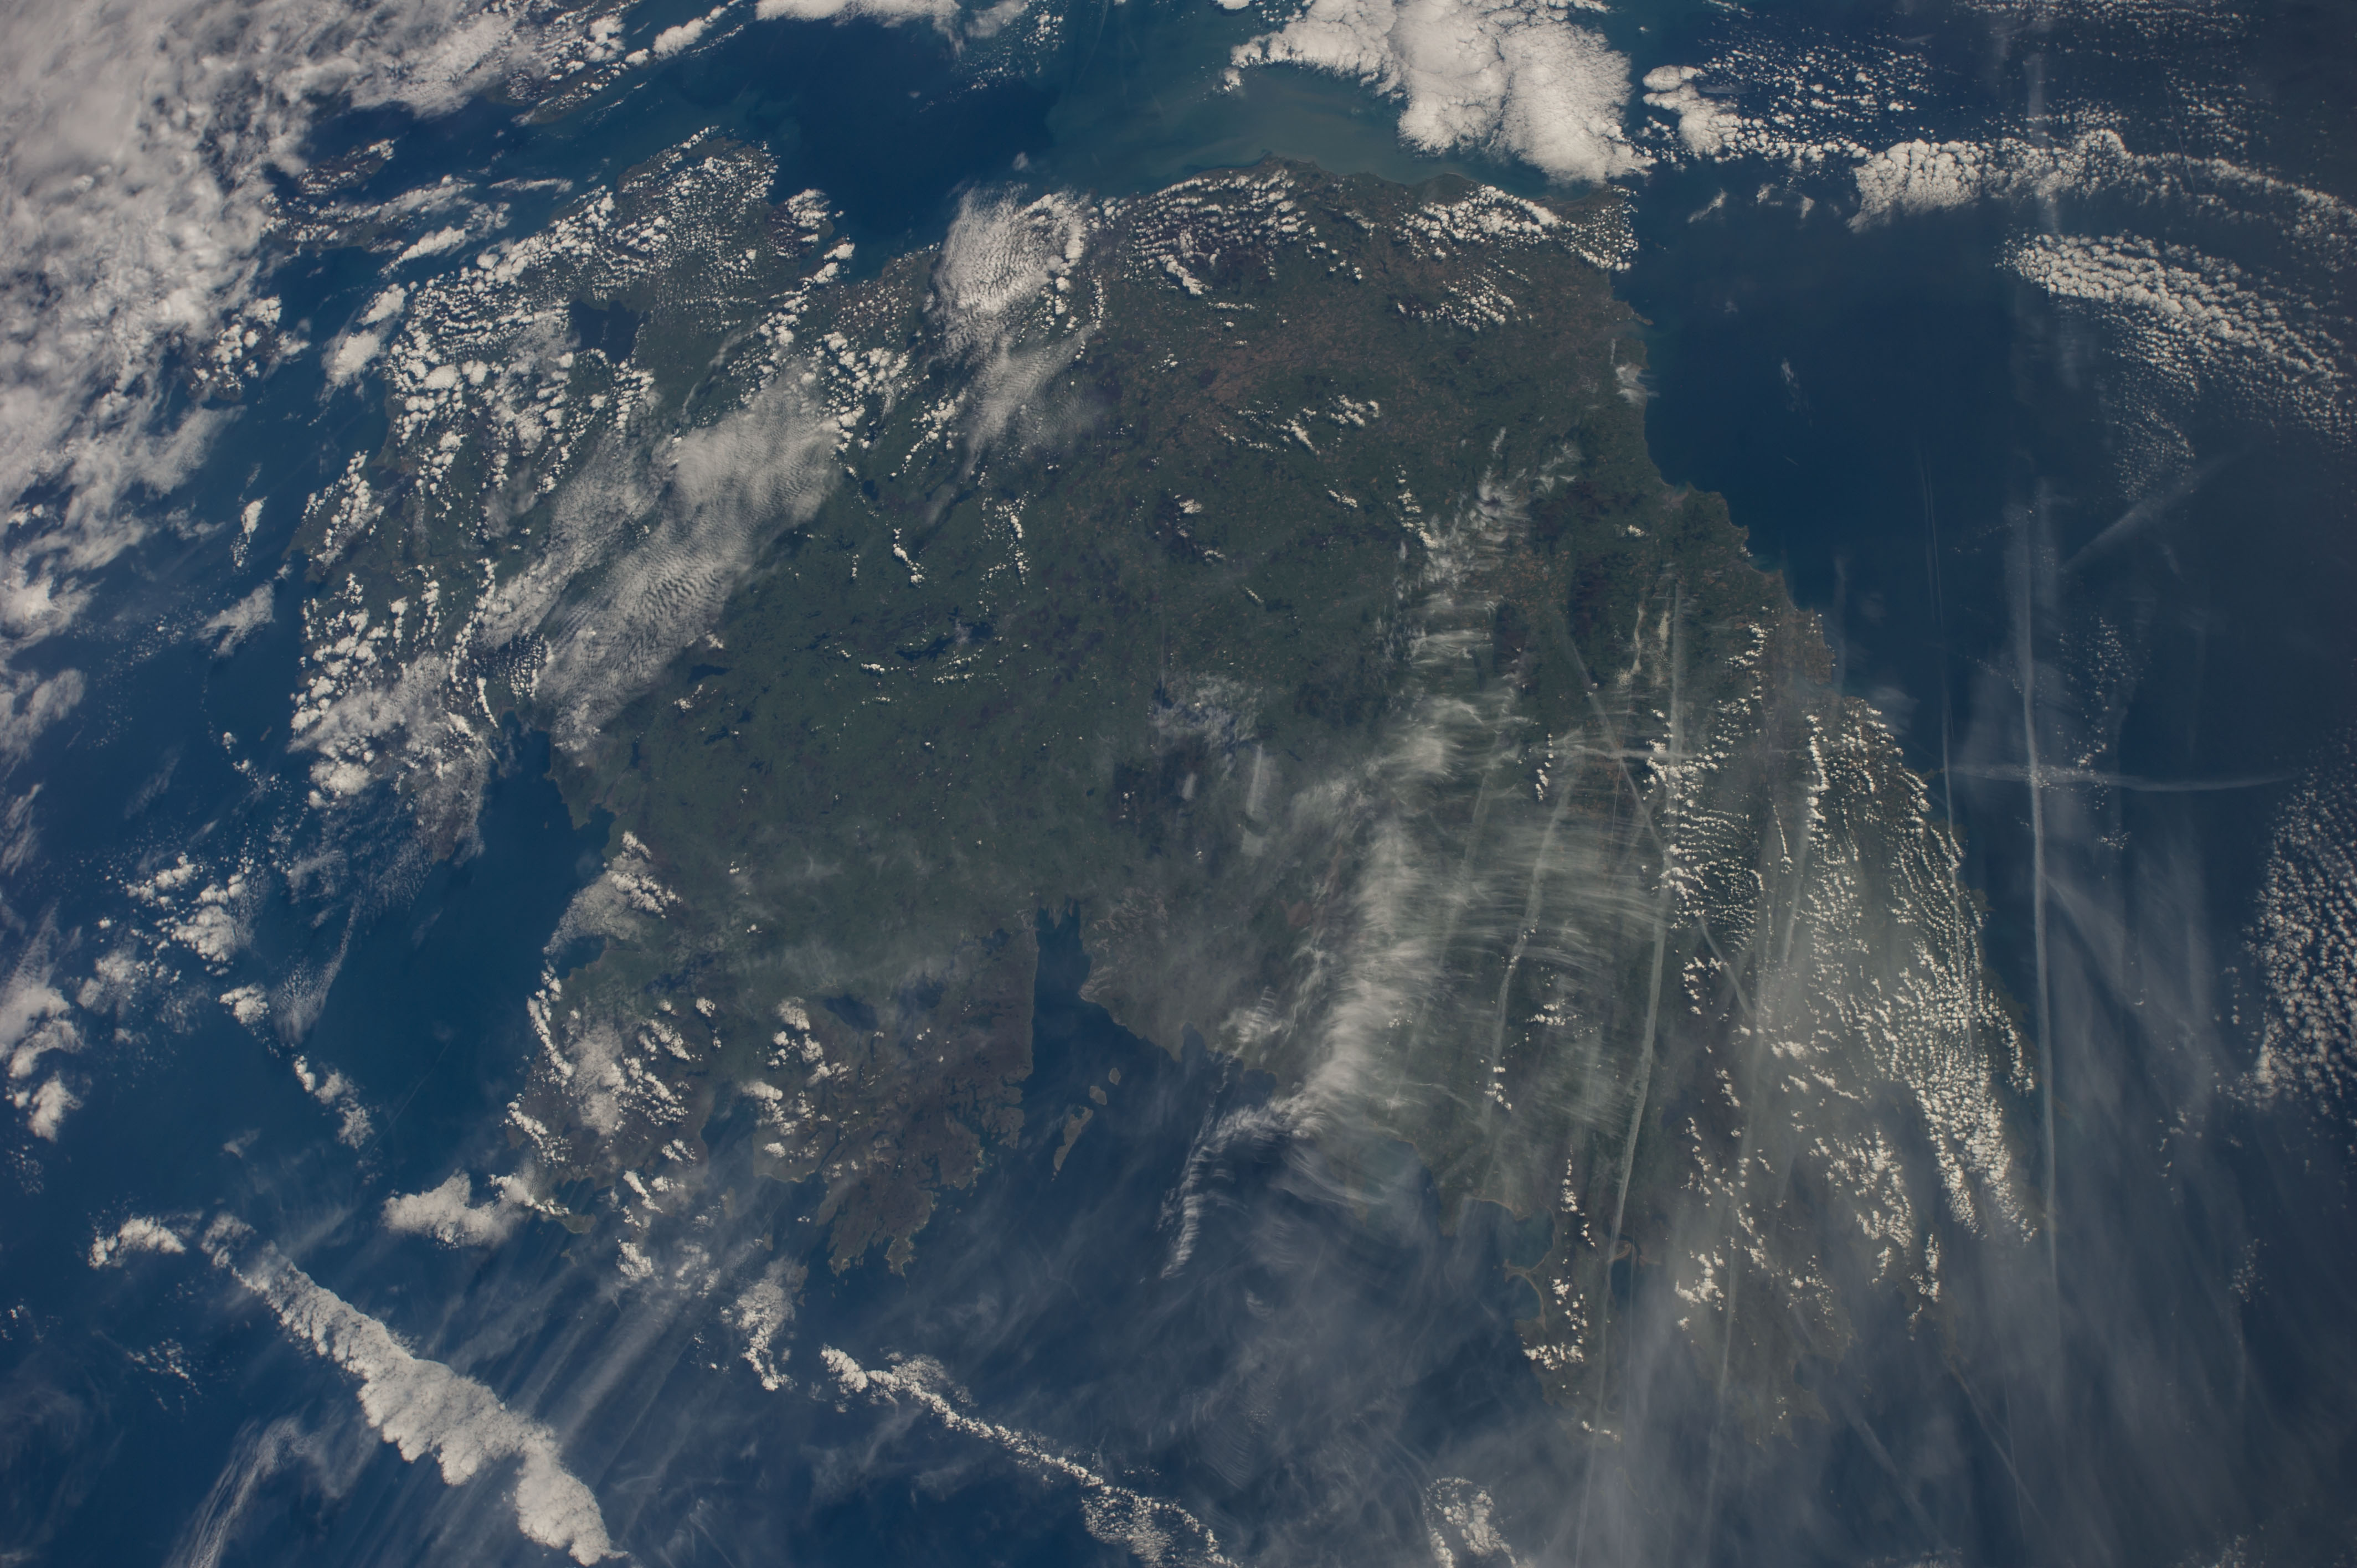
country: IRELAND
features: IRISH SEA, DUBLIN, ATLANTIC OCEAN
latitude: 53.0
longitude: -8.3
